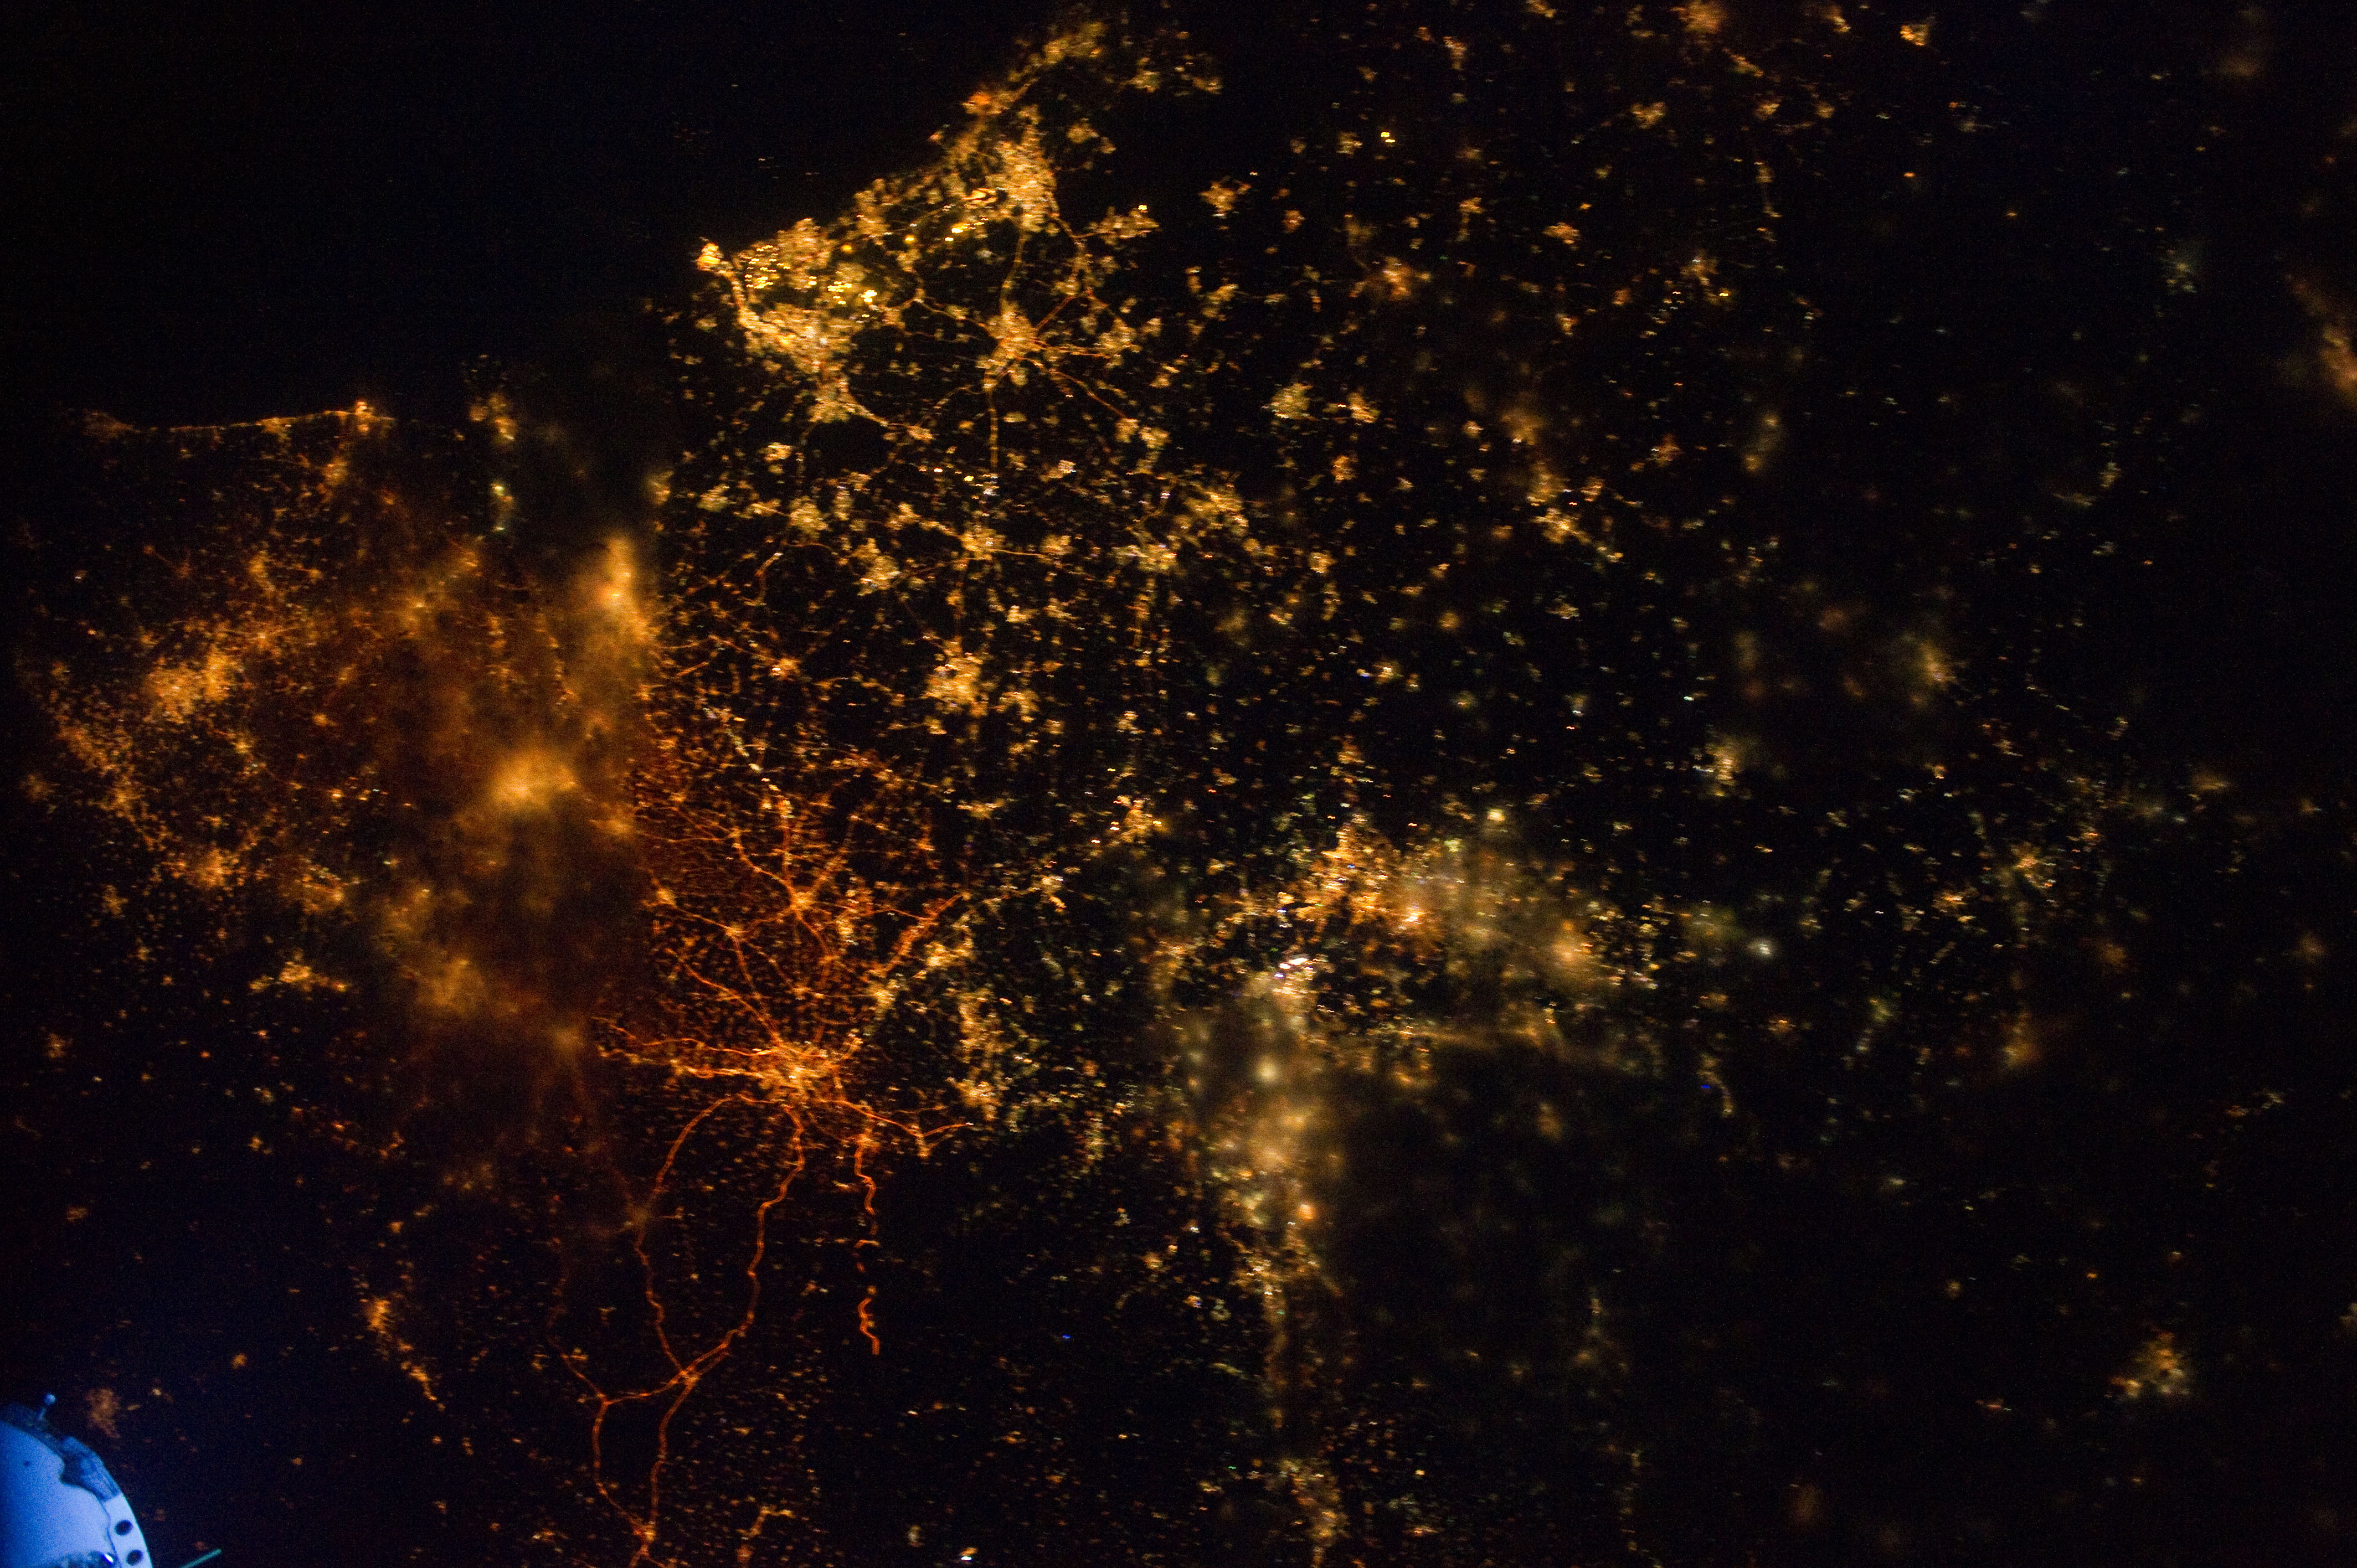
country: GERMANY
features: BRUSSELS AT NIGHT, ROTTERDAM, LUXEMBOURG, ISS
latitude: 51.0
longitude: 6.5
